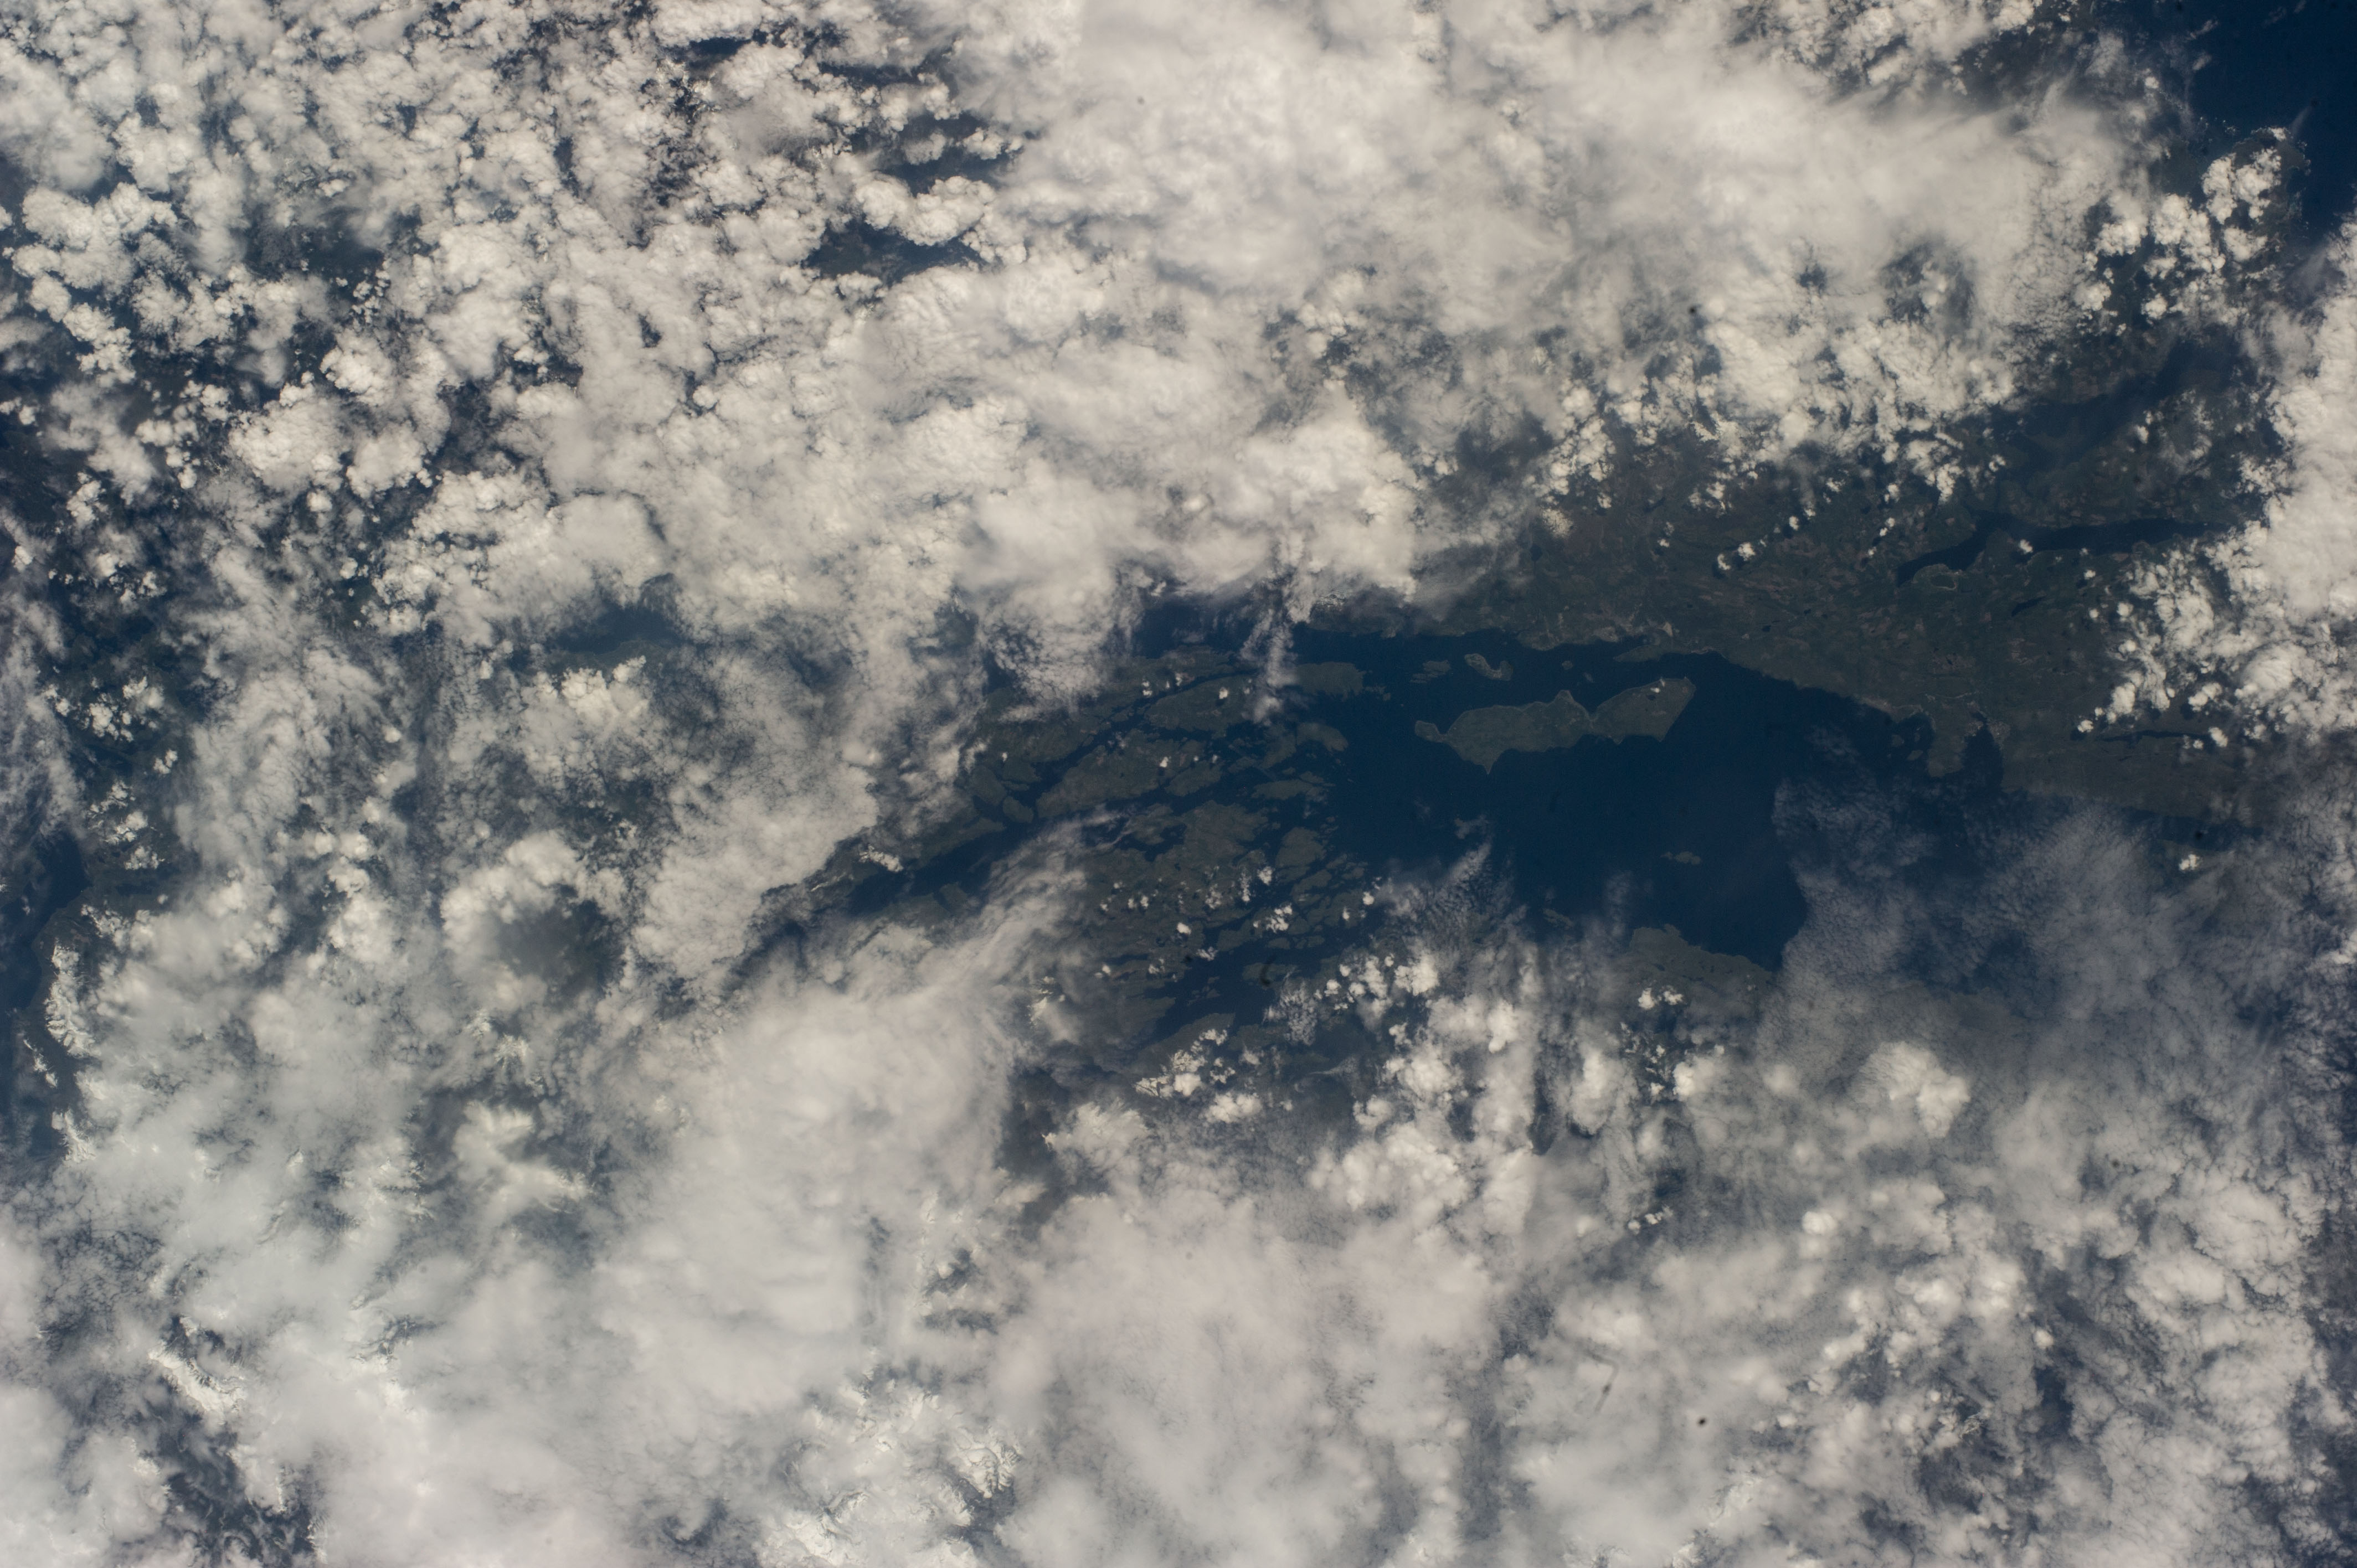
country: CANADA-BC
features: BROUGHTON PARK, JOHNSTONE STRAIT, VISCOUNT ISLAND, HEALTH BAY, BROUGHTON ISLAND
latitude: 50.6
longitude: -126.5
